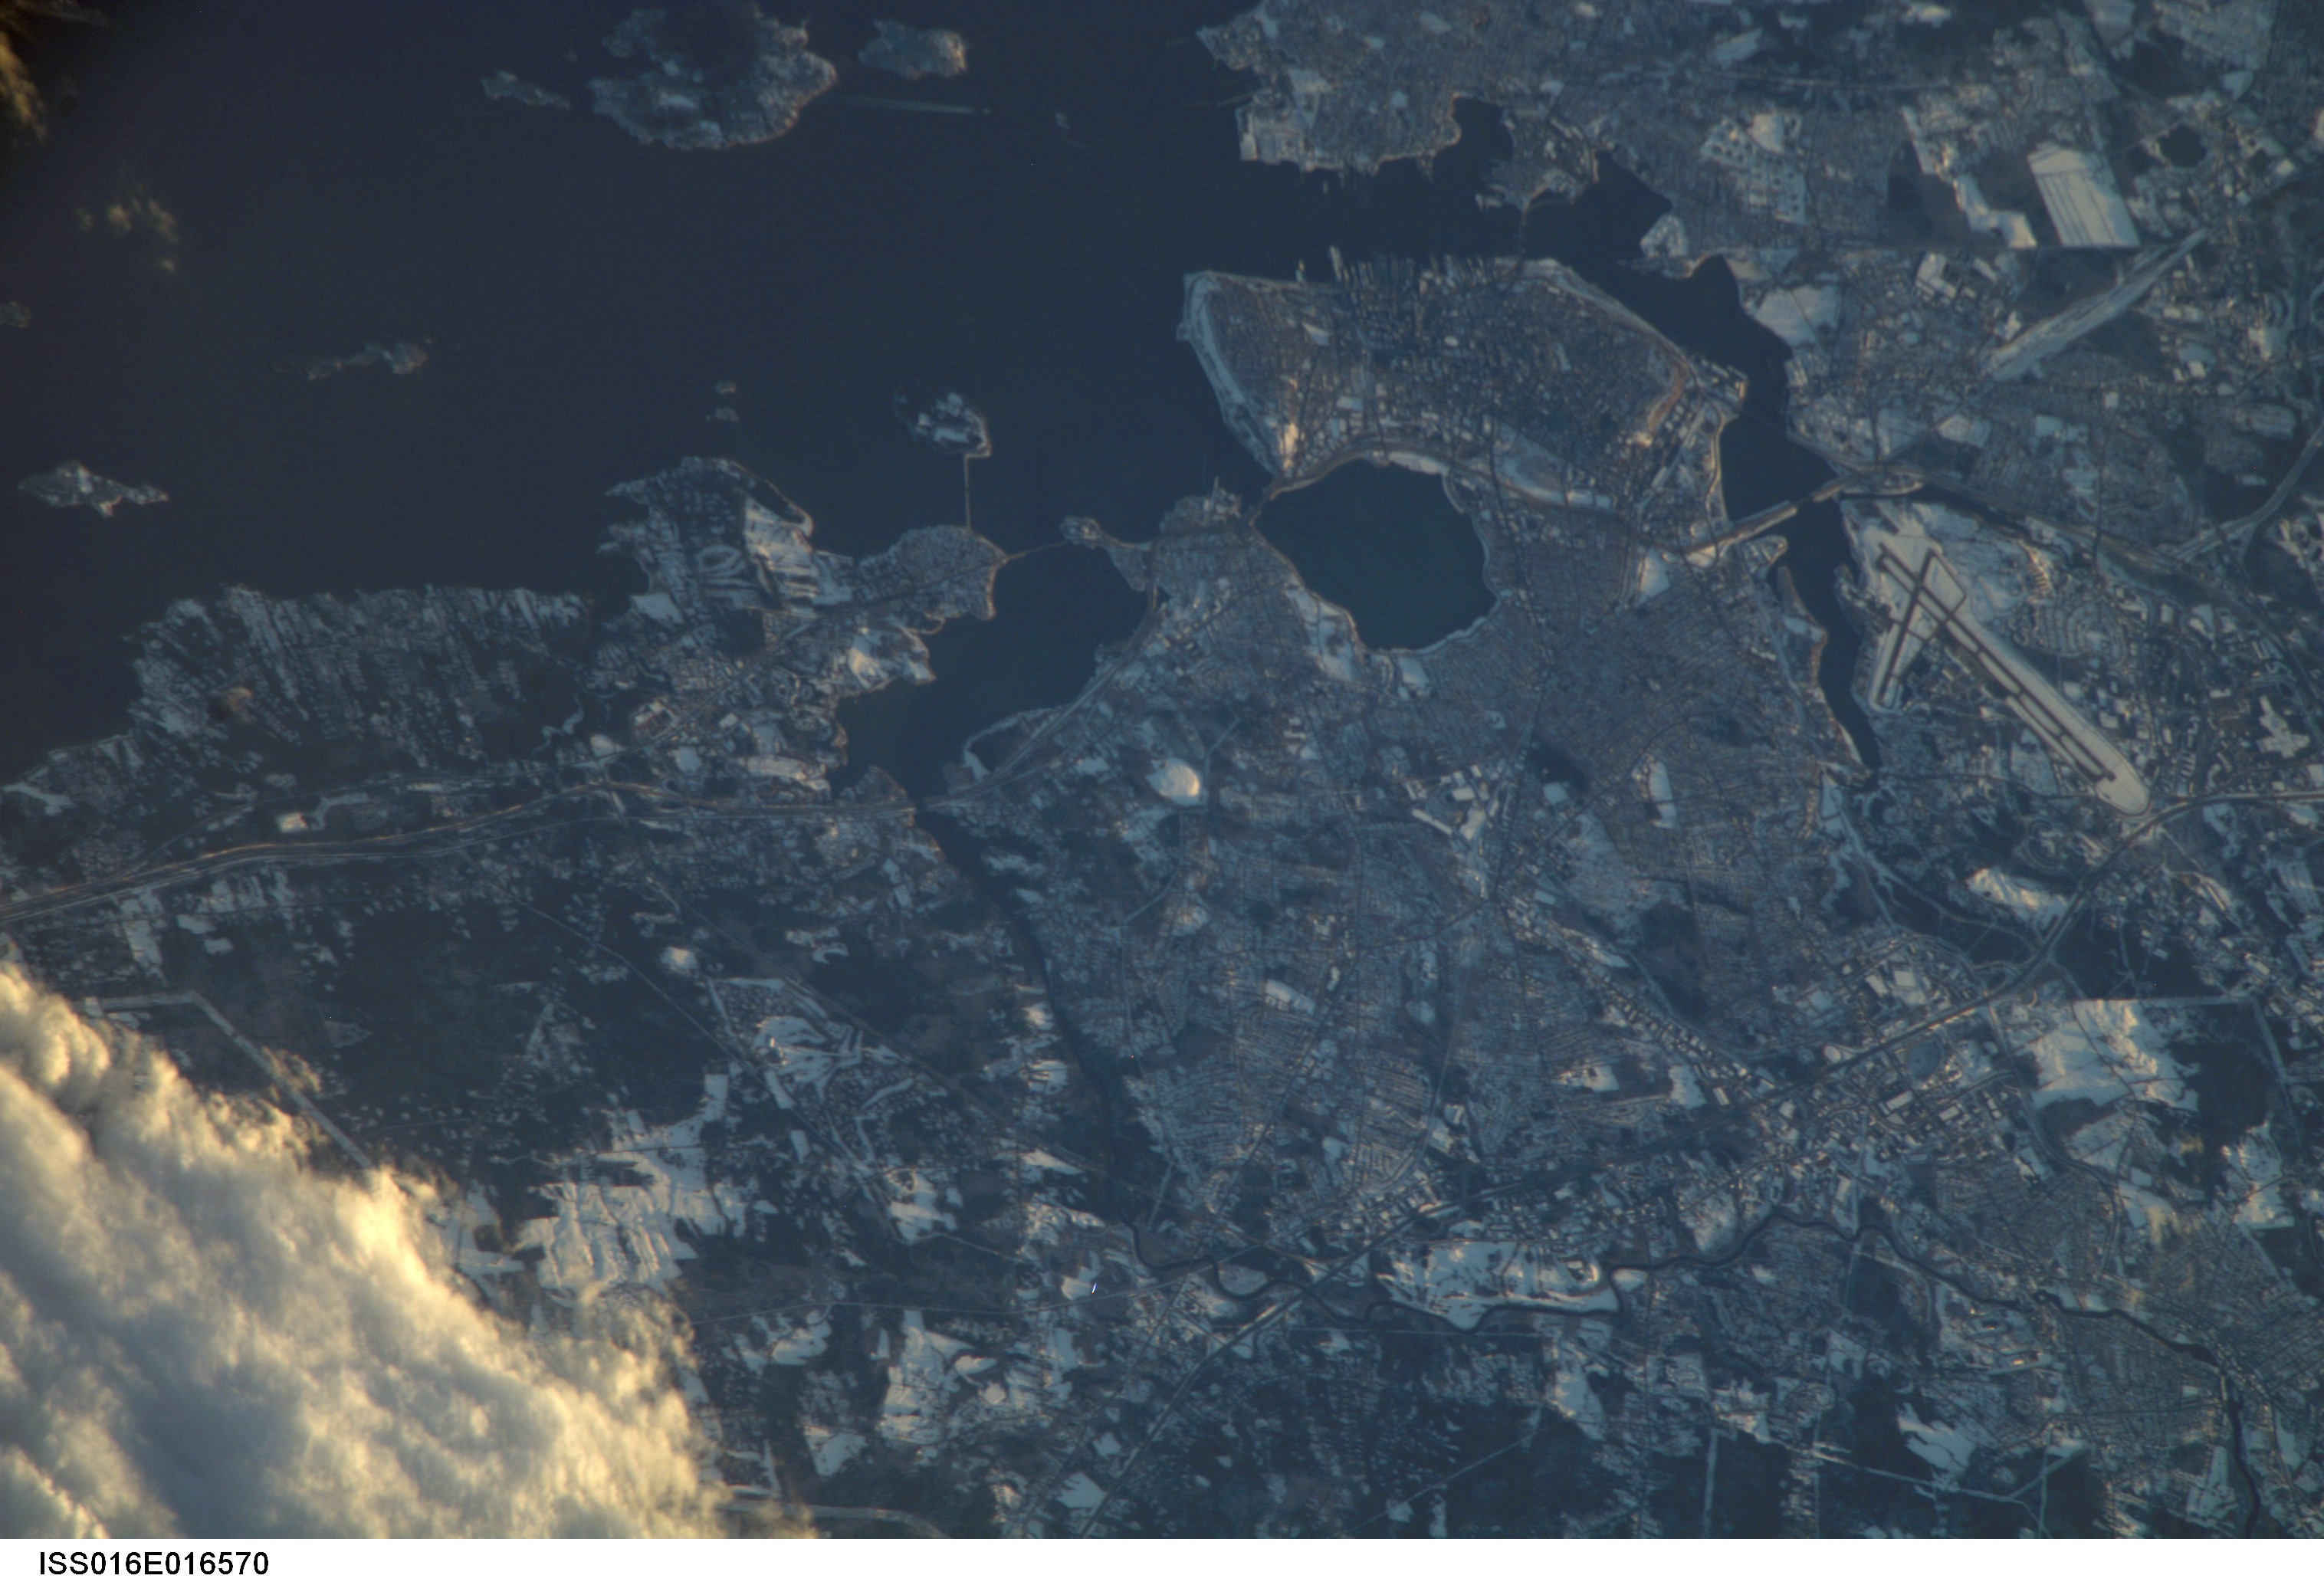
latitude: 43.7
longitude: -70.3
